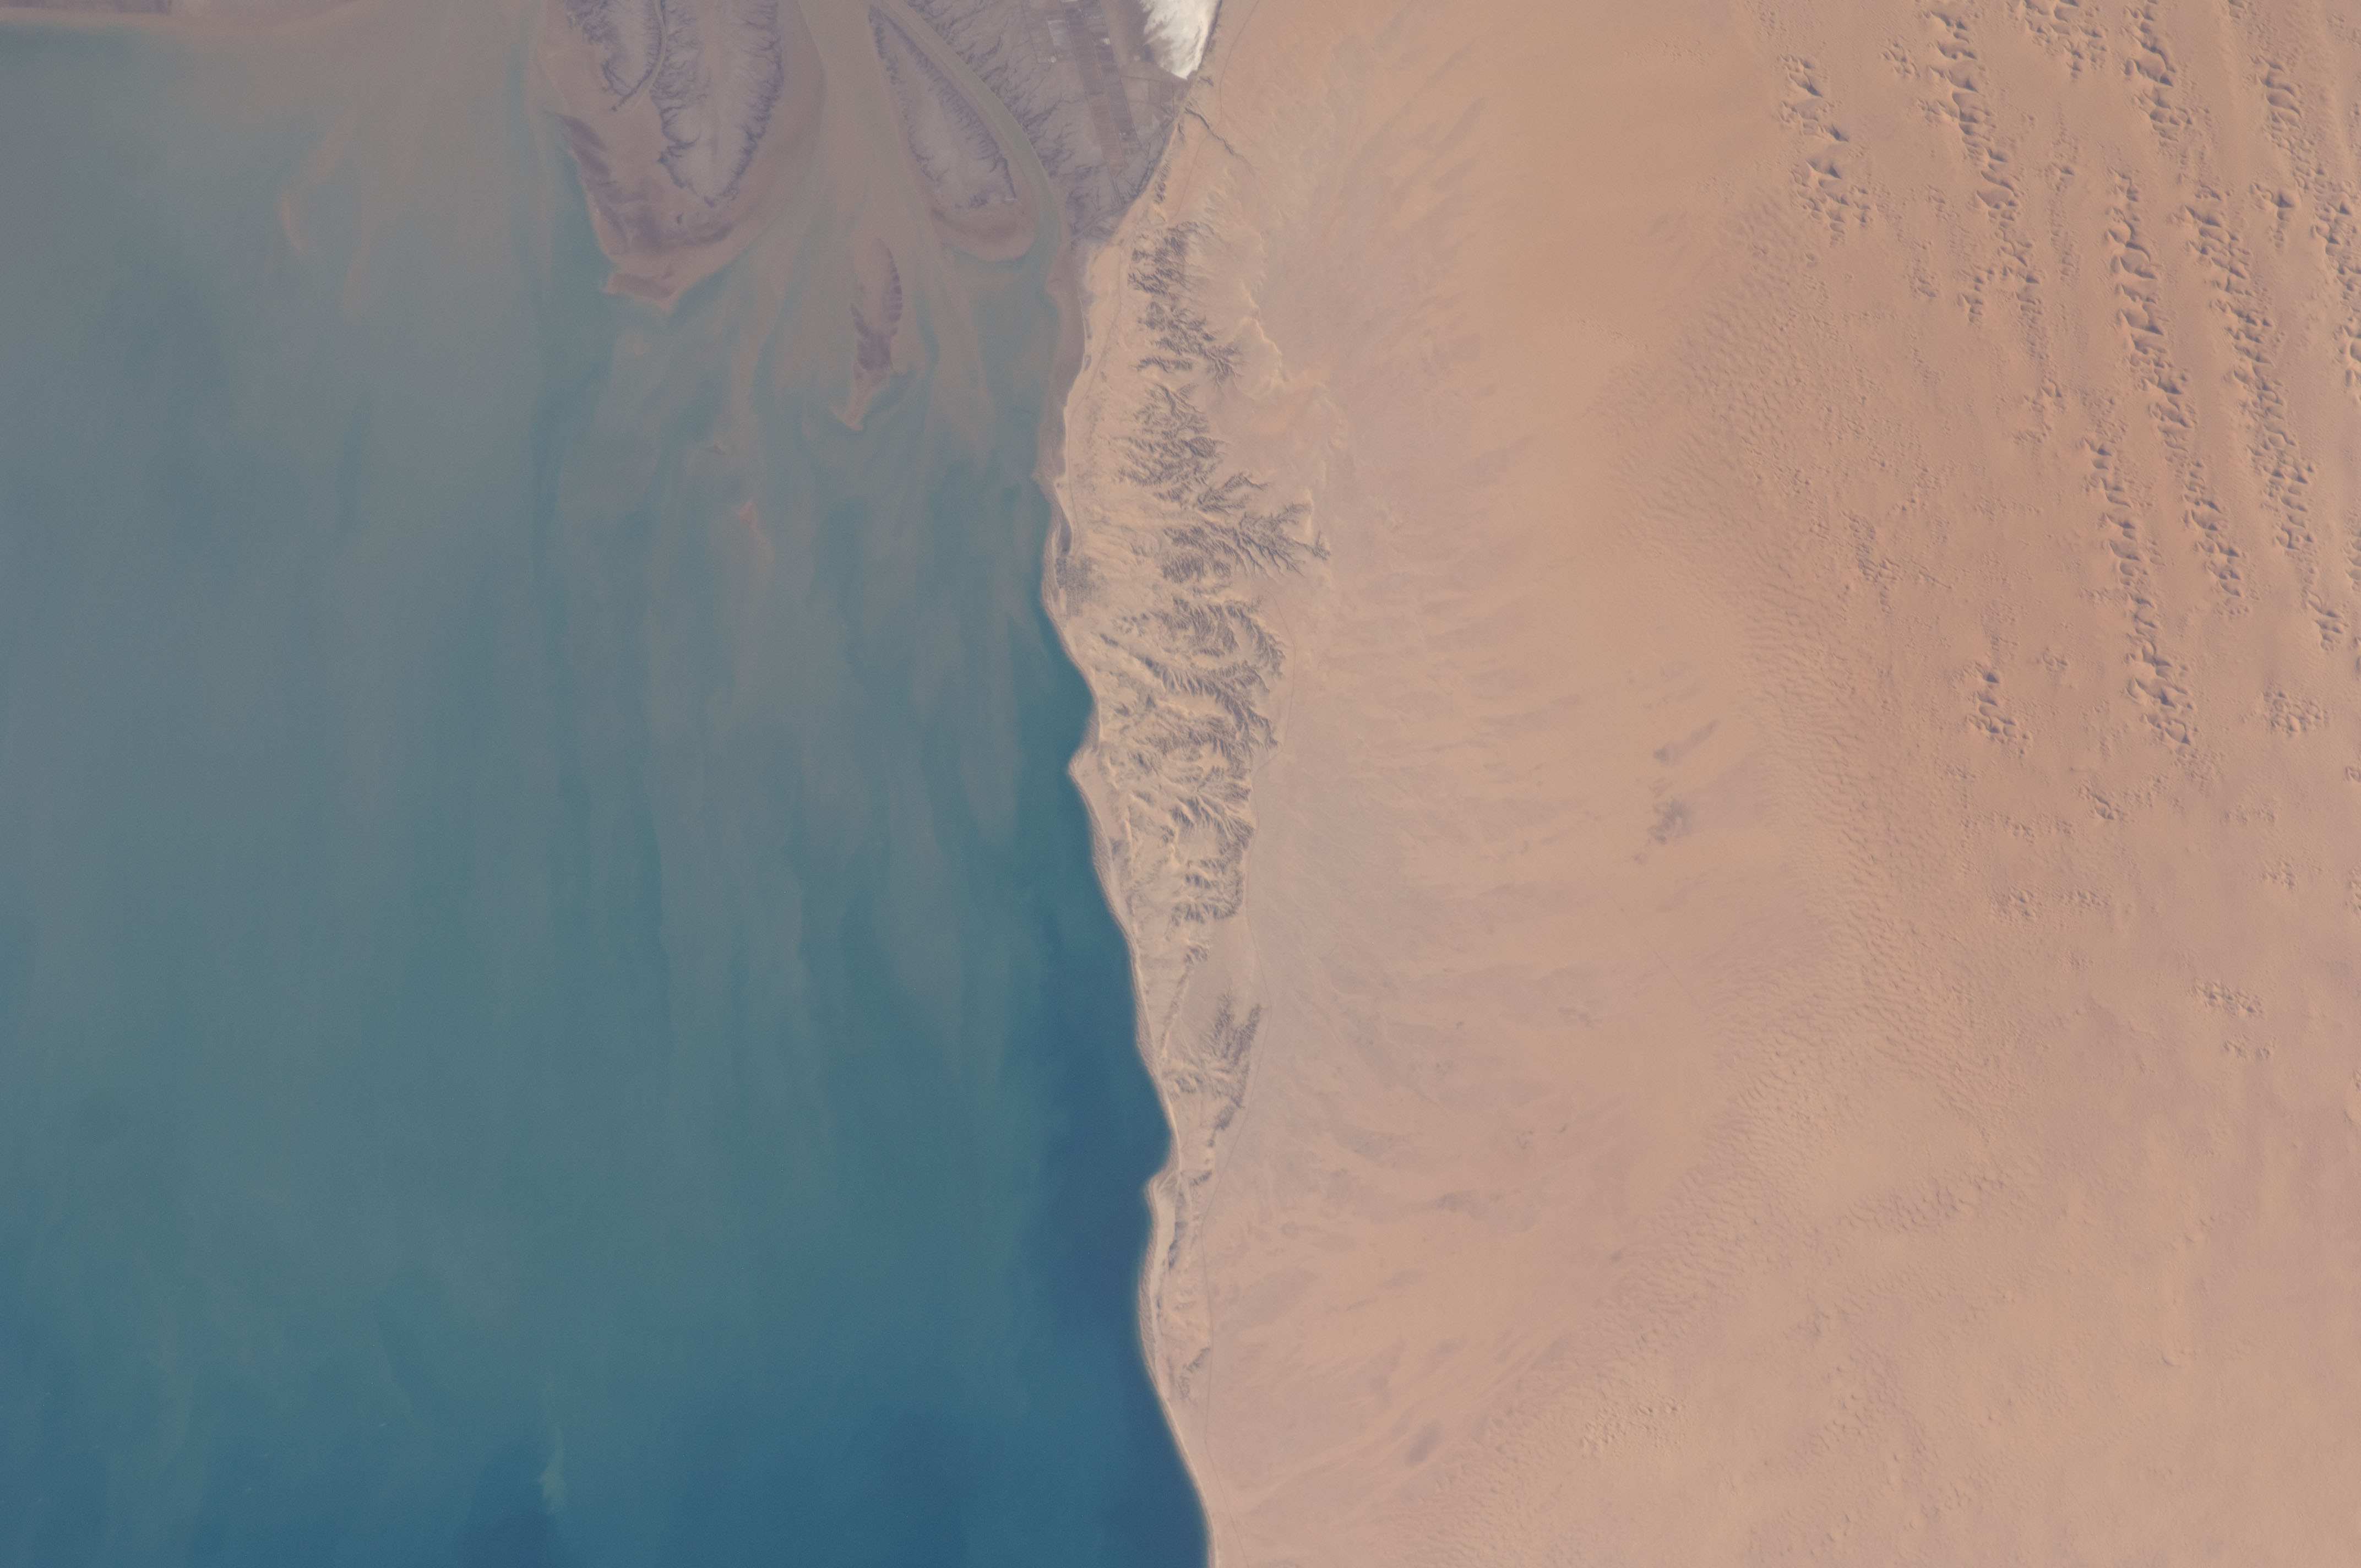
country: MEXICO
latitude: 31.7
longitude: -114.4
